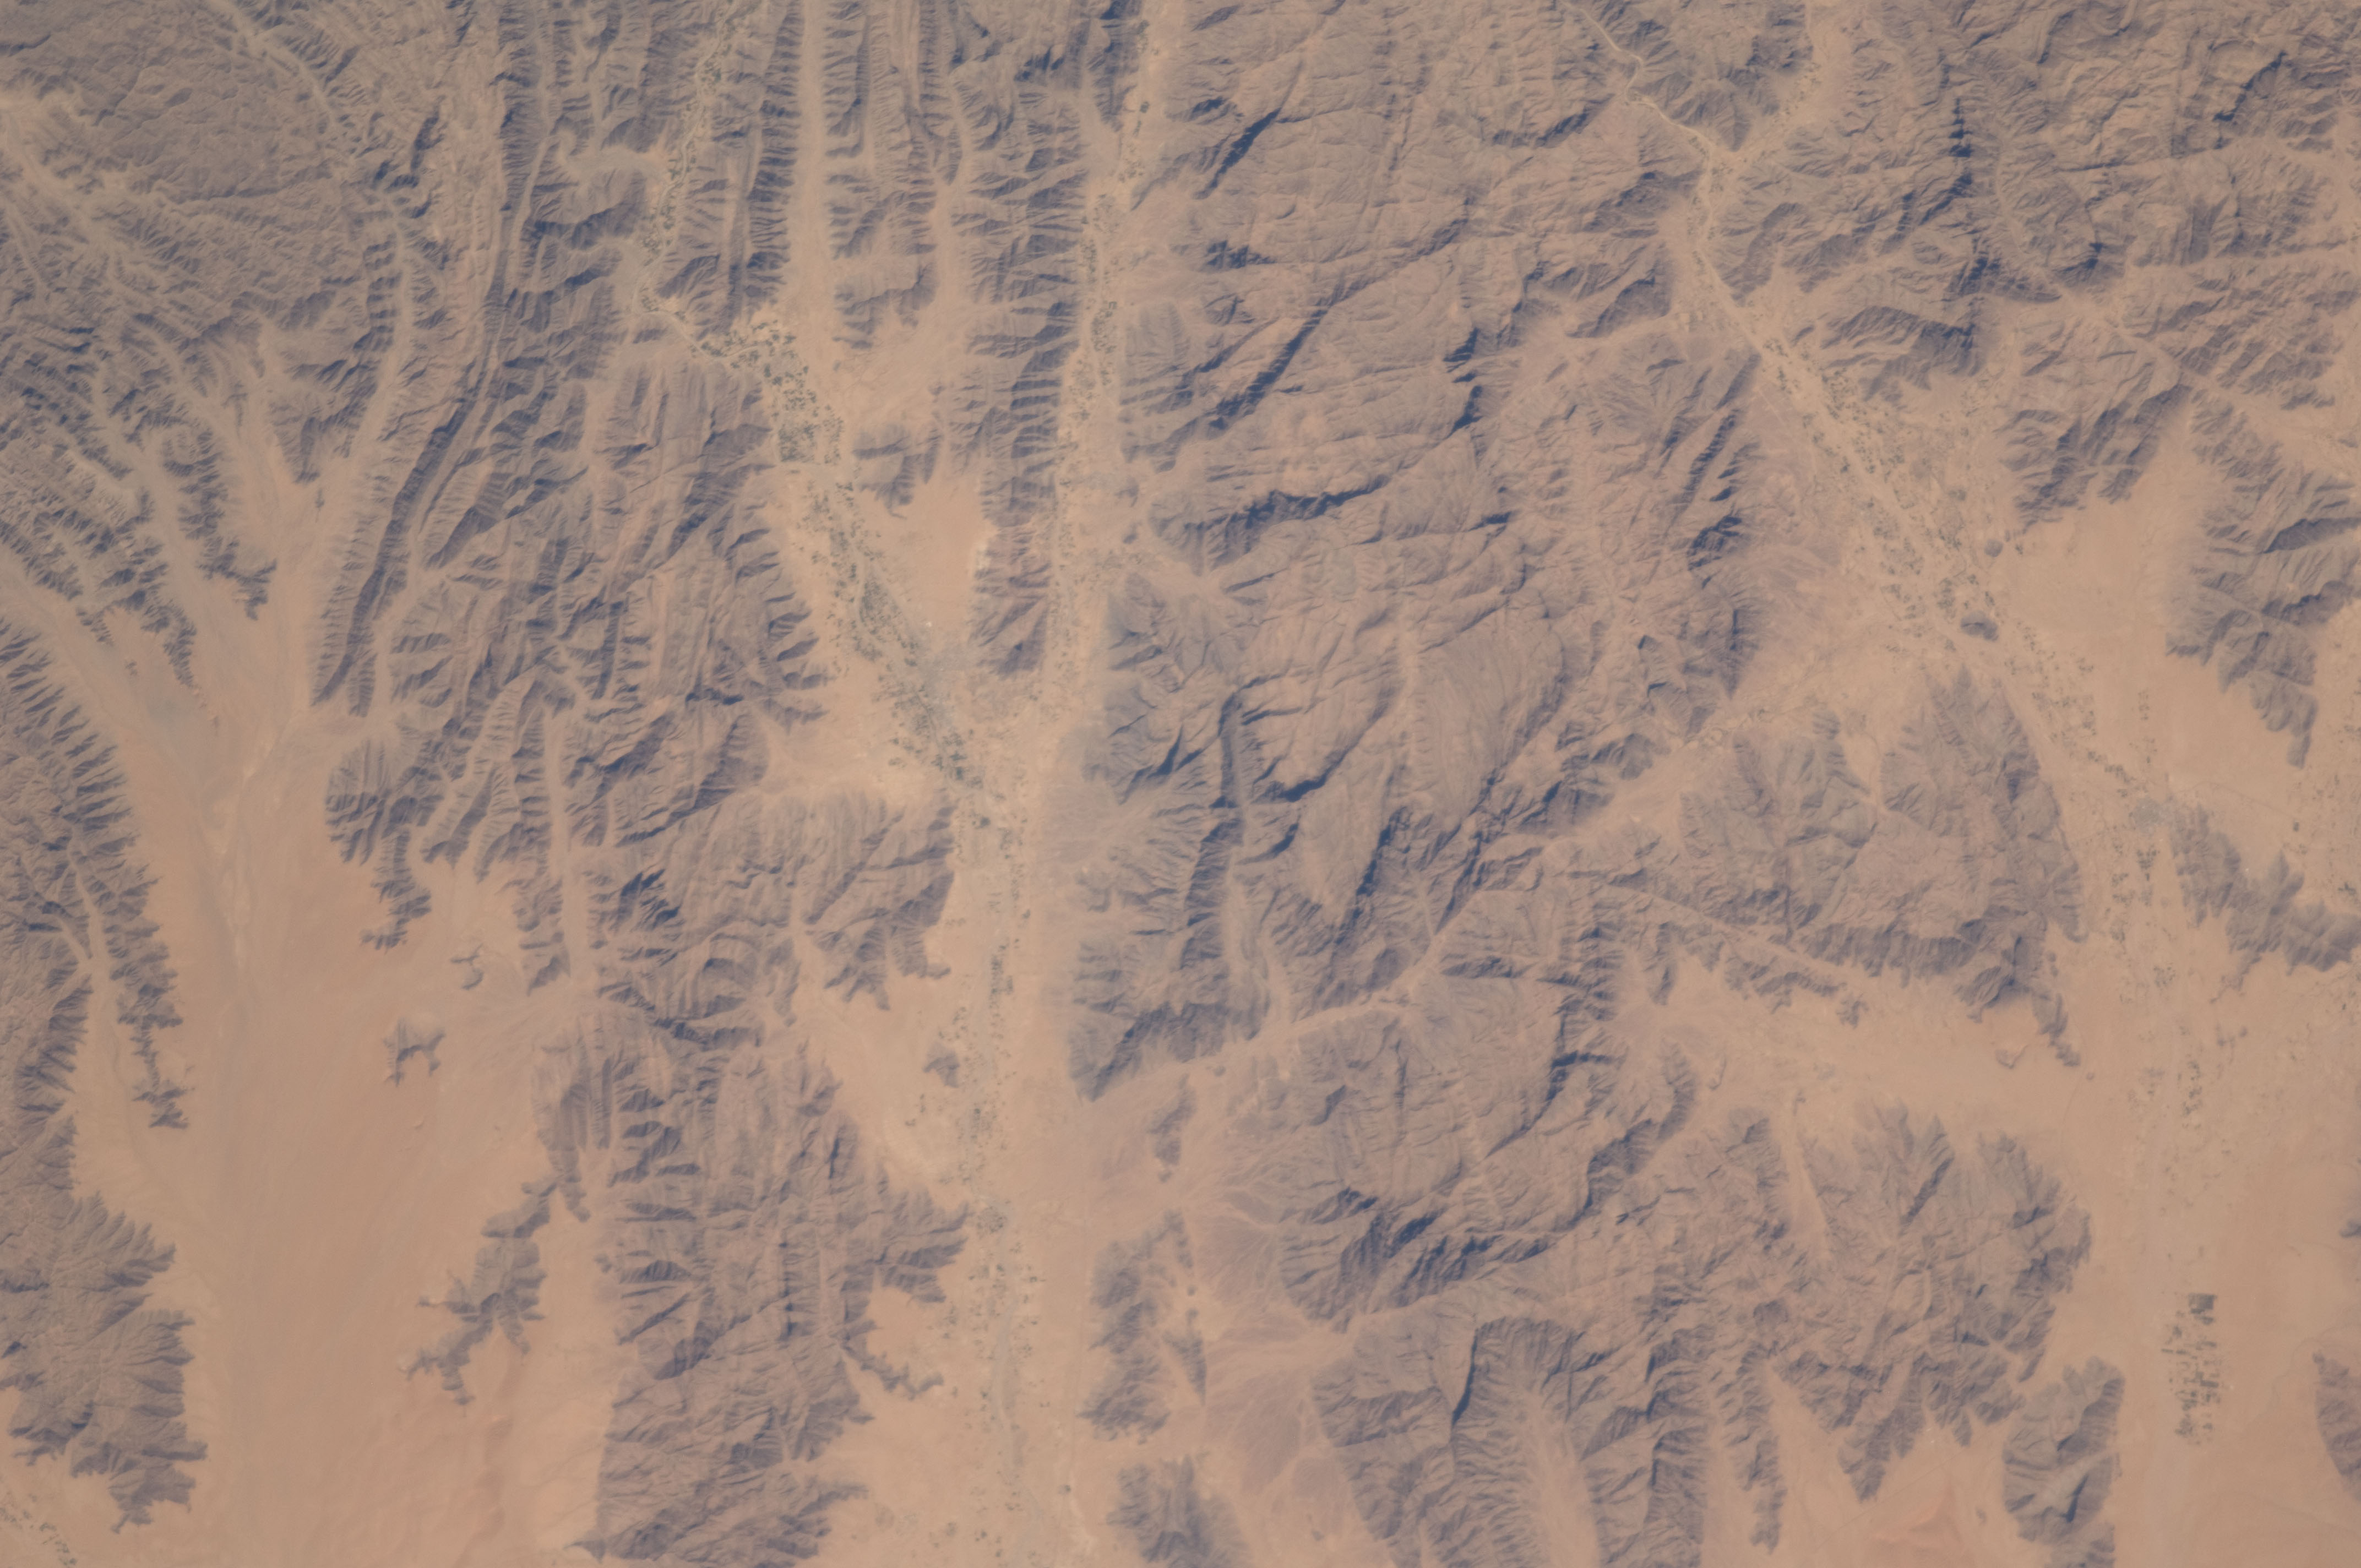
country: YEMEN
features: CULTIVATED VALLEYS, DESERT, DUNES, MTS., SABATAYN S. D., WADIS
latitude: 14.9
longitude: 45.7
